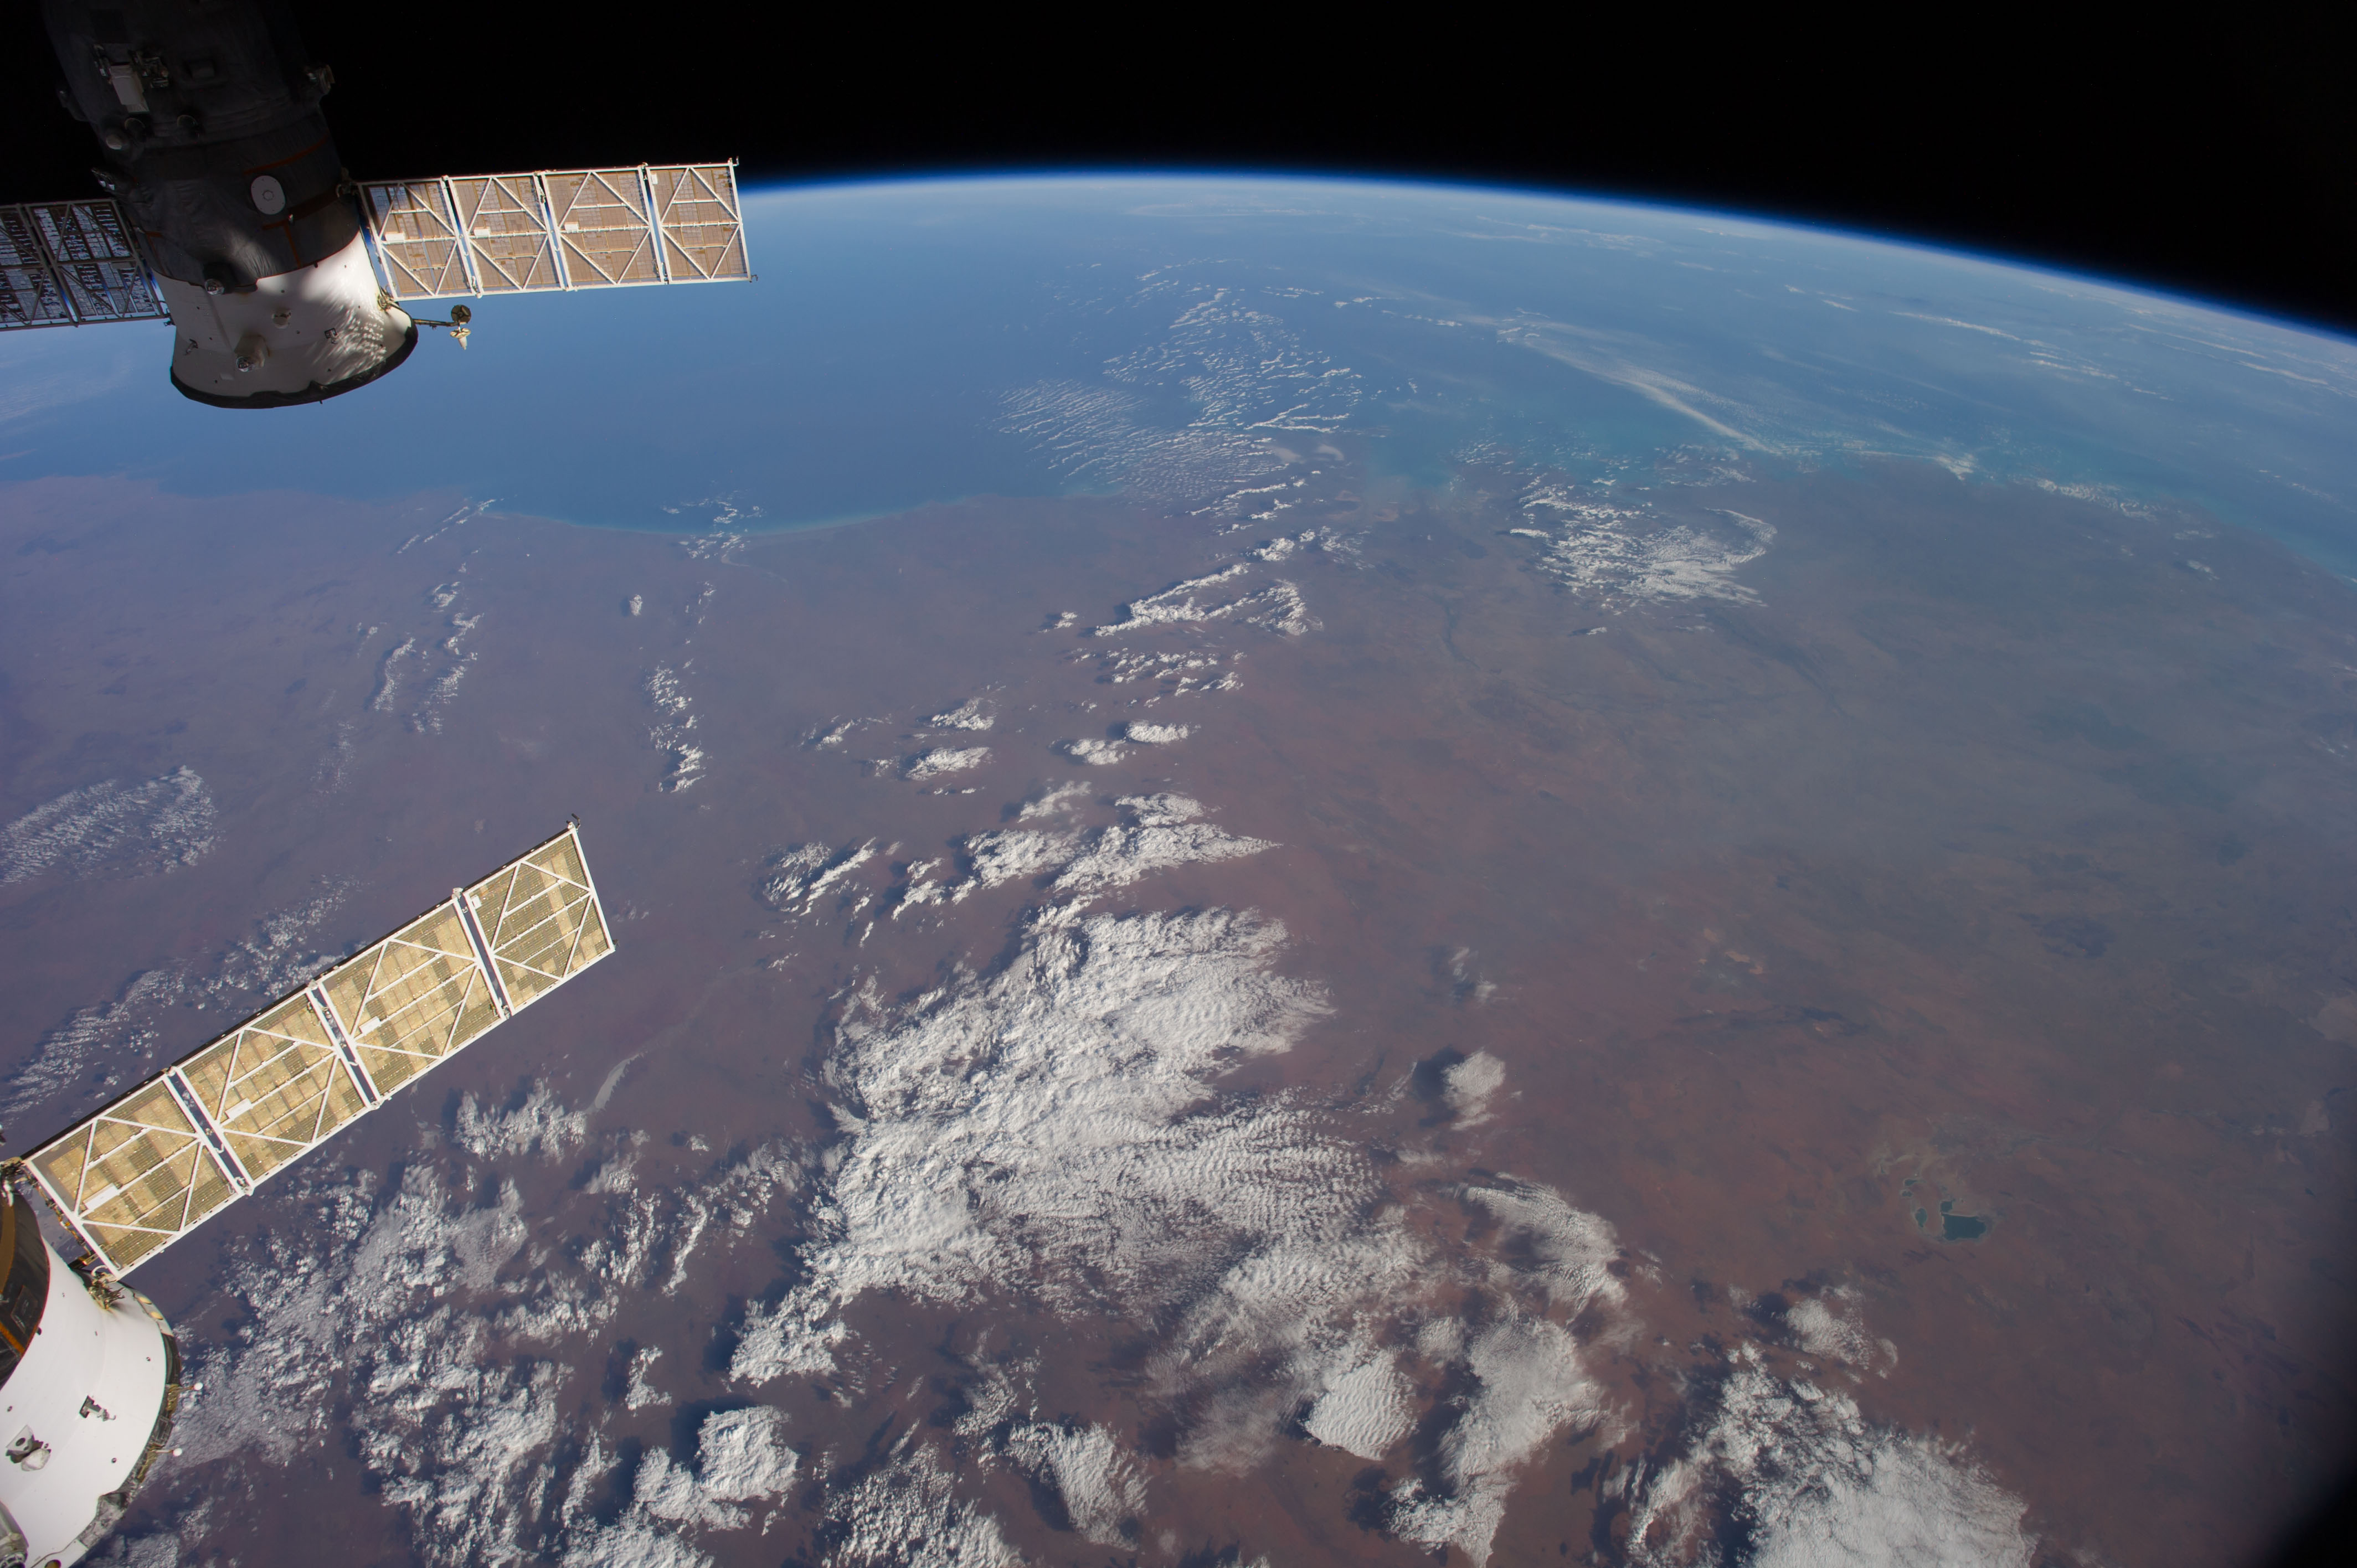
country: AUSTRALIA-WA
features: INDIAN O., KING SOUND, FITZROY R., GASCOYNE R., L. GREGORY, GREAT SANDY DES., ATMOSPHERIC LIMB
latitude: -20.0
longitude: 124.0
